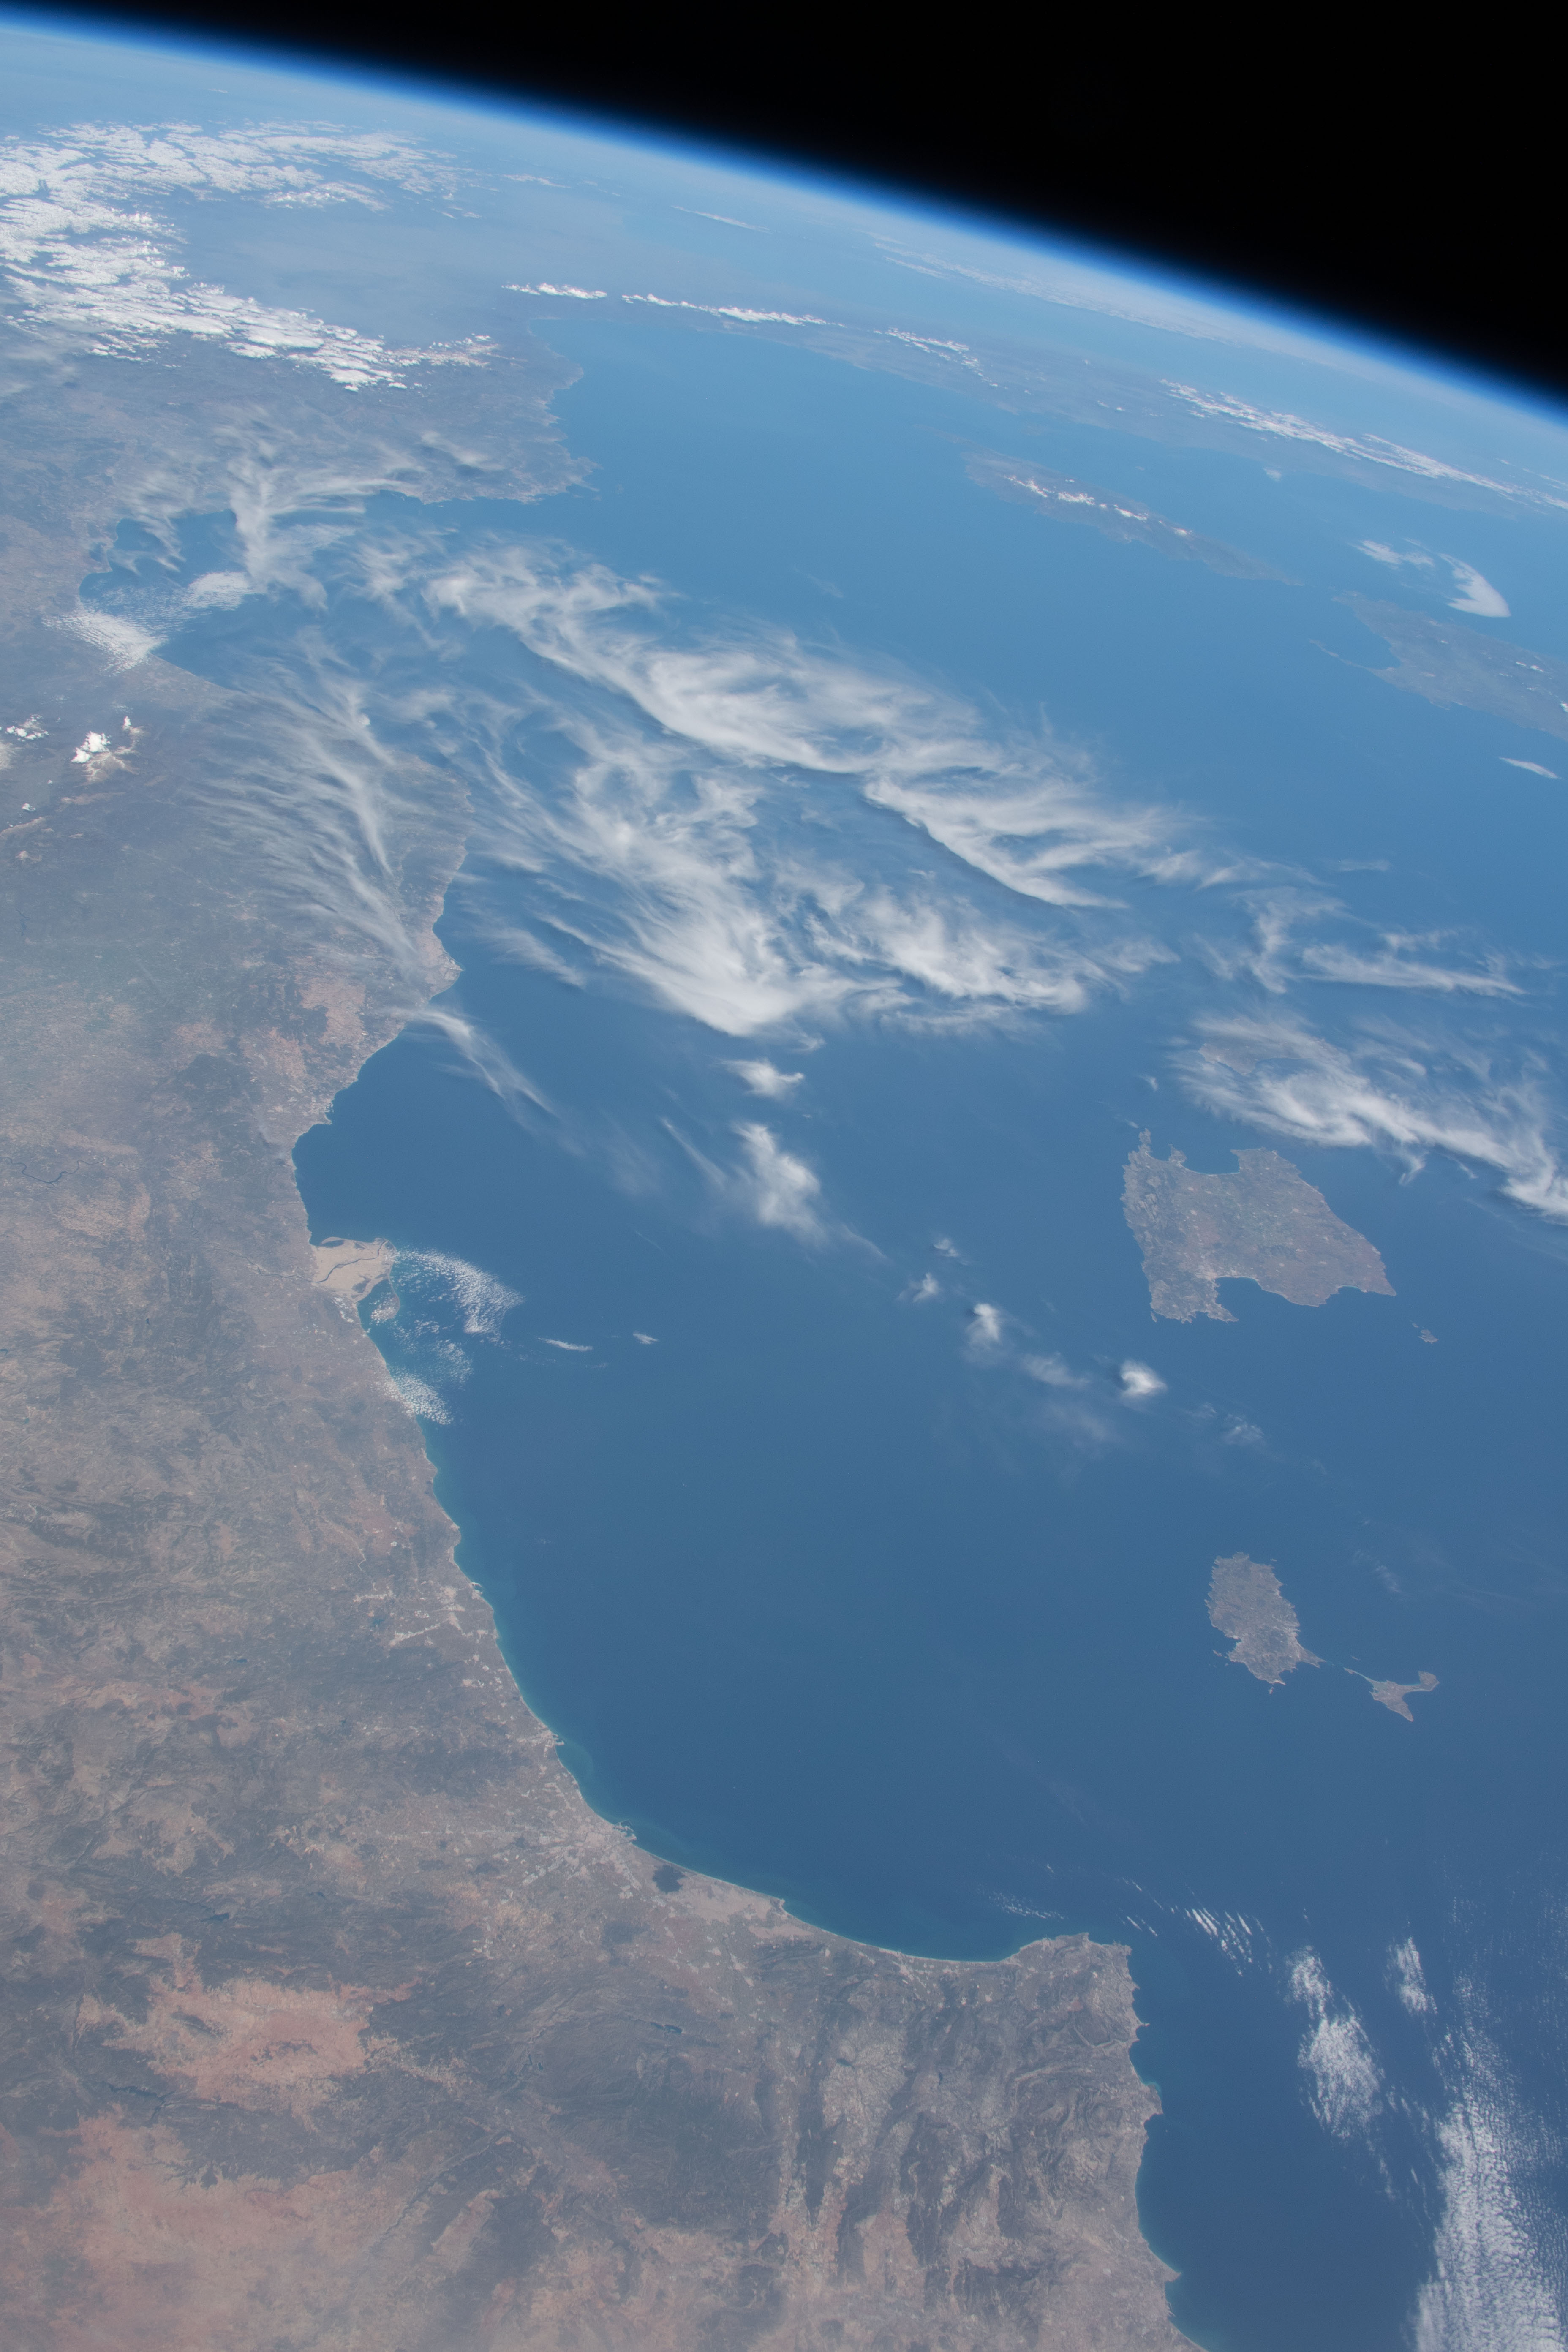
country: SPAIN
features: MEDITERRANEAN SEA
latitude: 37.5
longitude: -2.5
